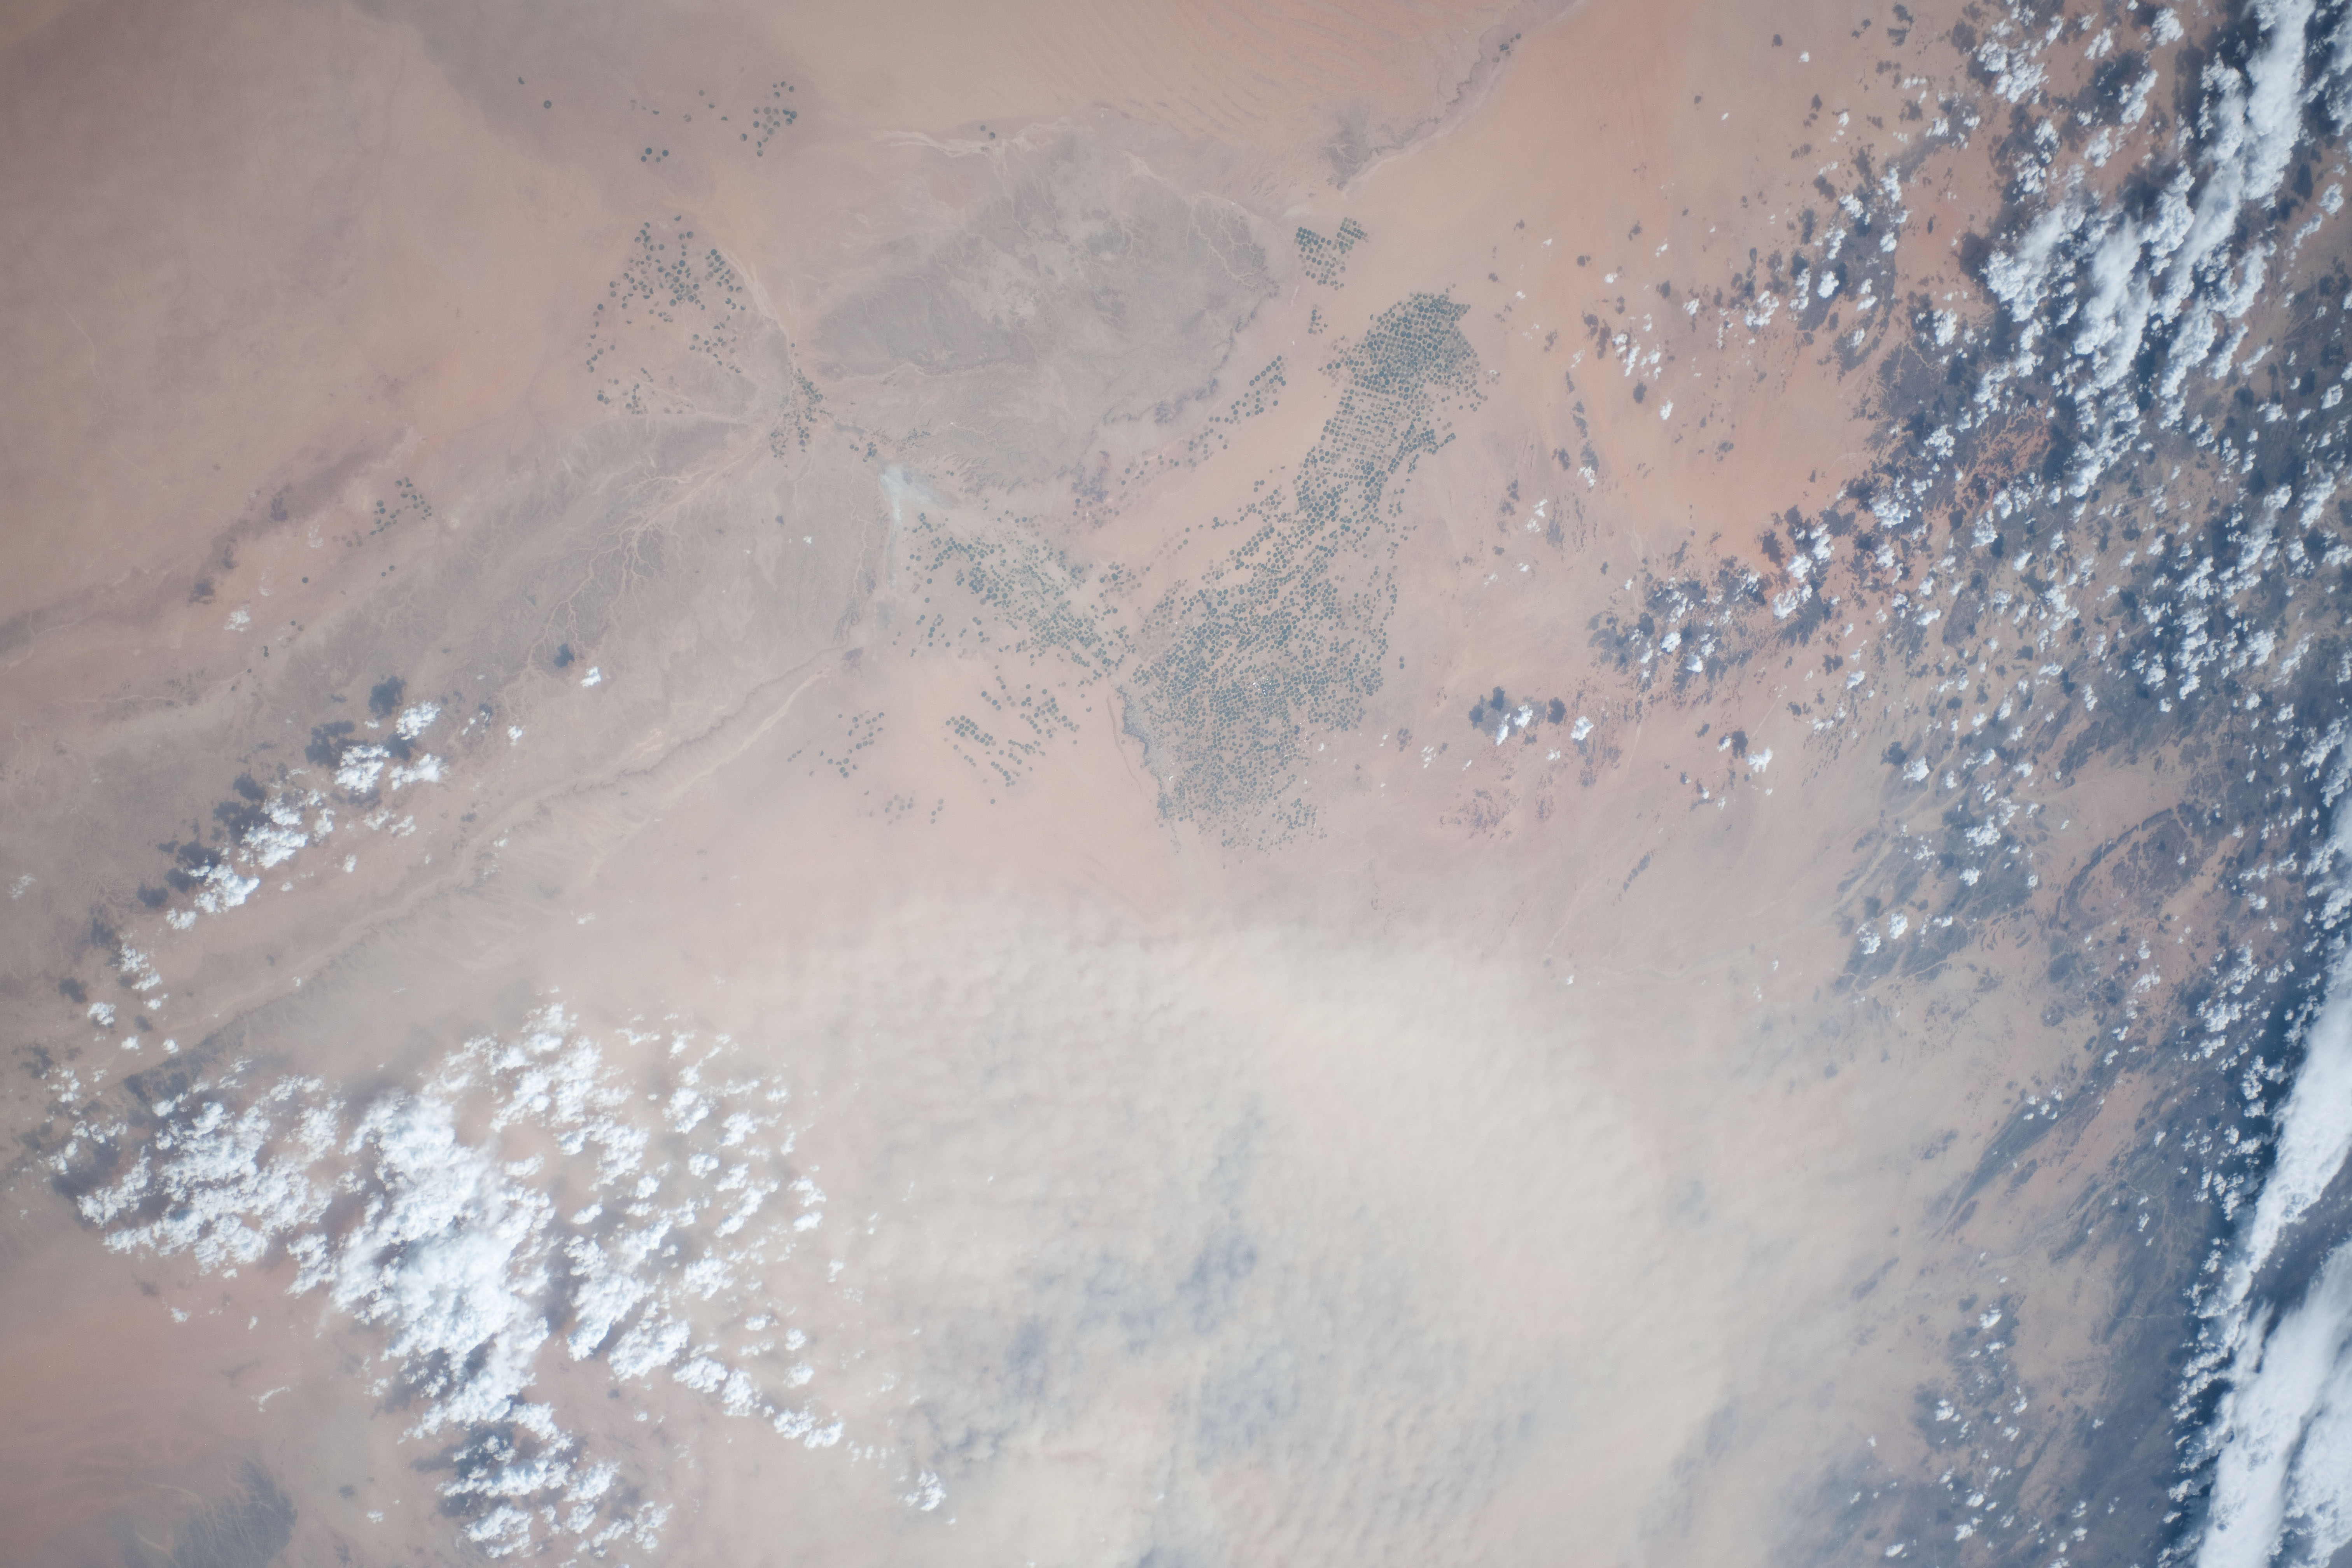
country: SAUDI ARABIA
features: THICK DUST HAZE OVER SW. ARABIA, AGR.
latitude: 20.5
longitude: 44.5
